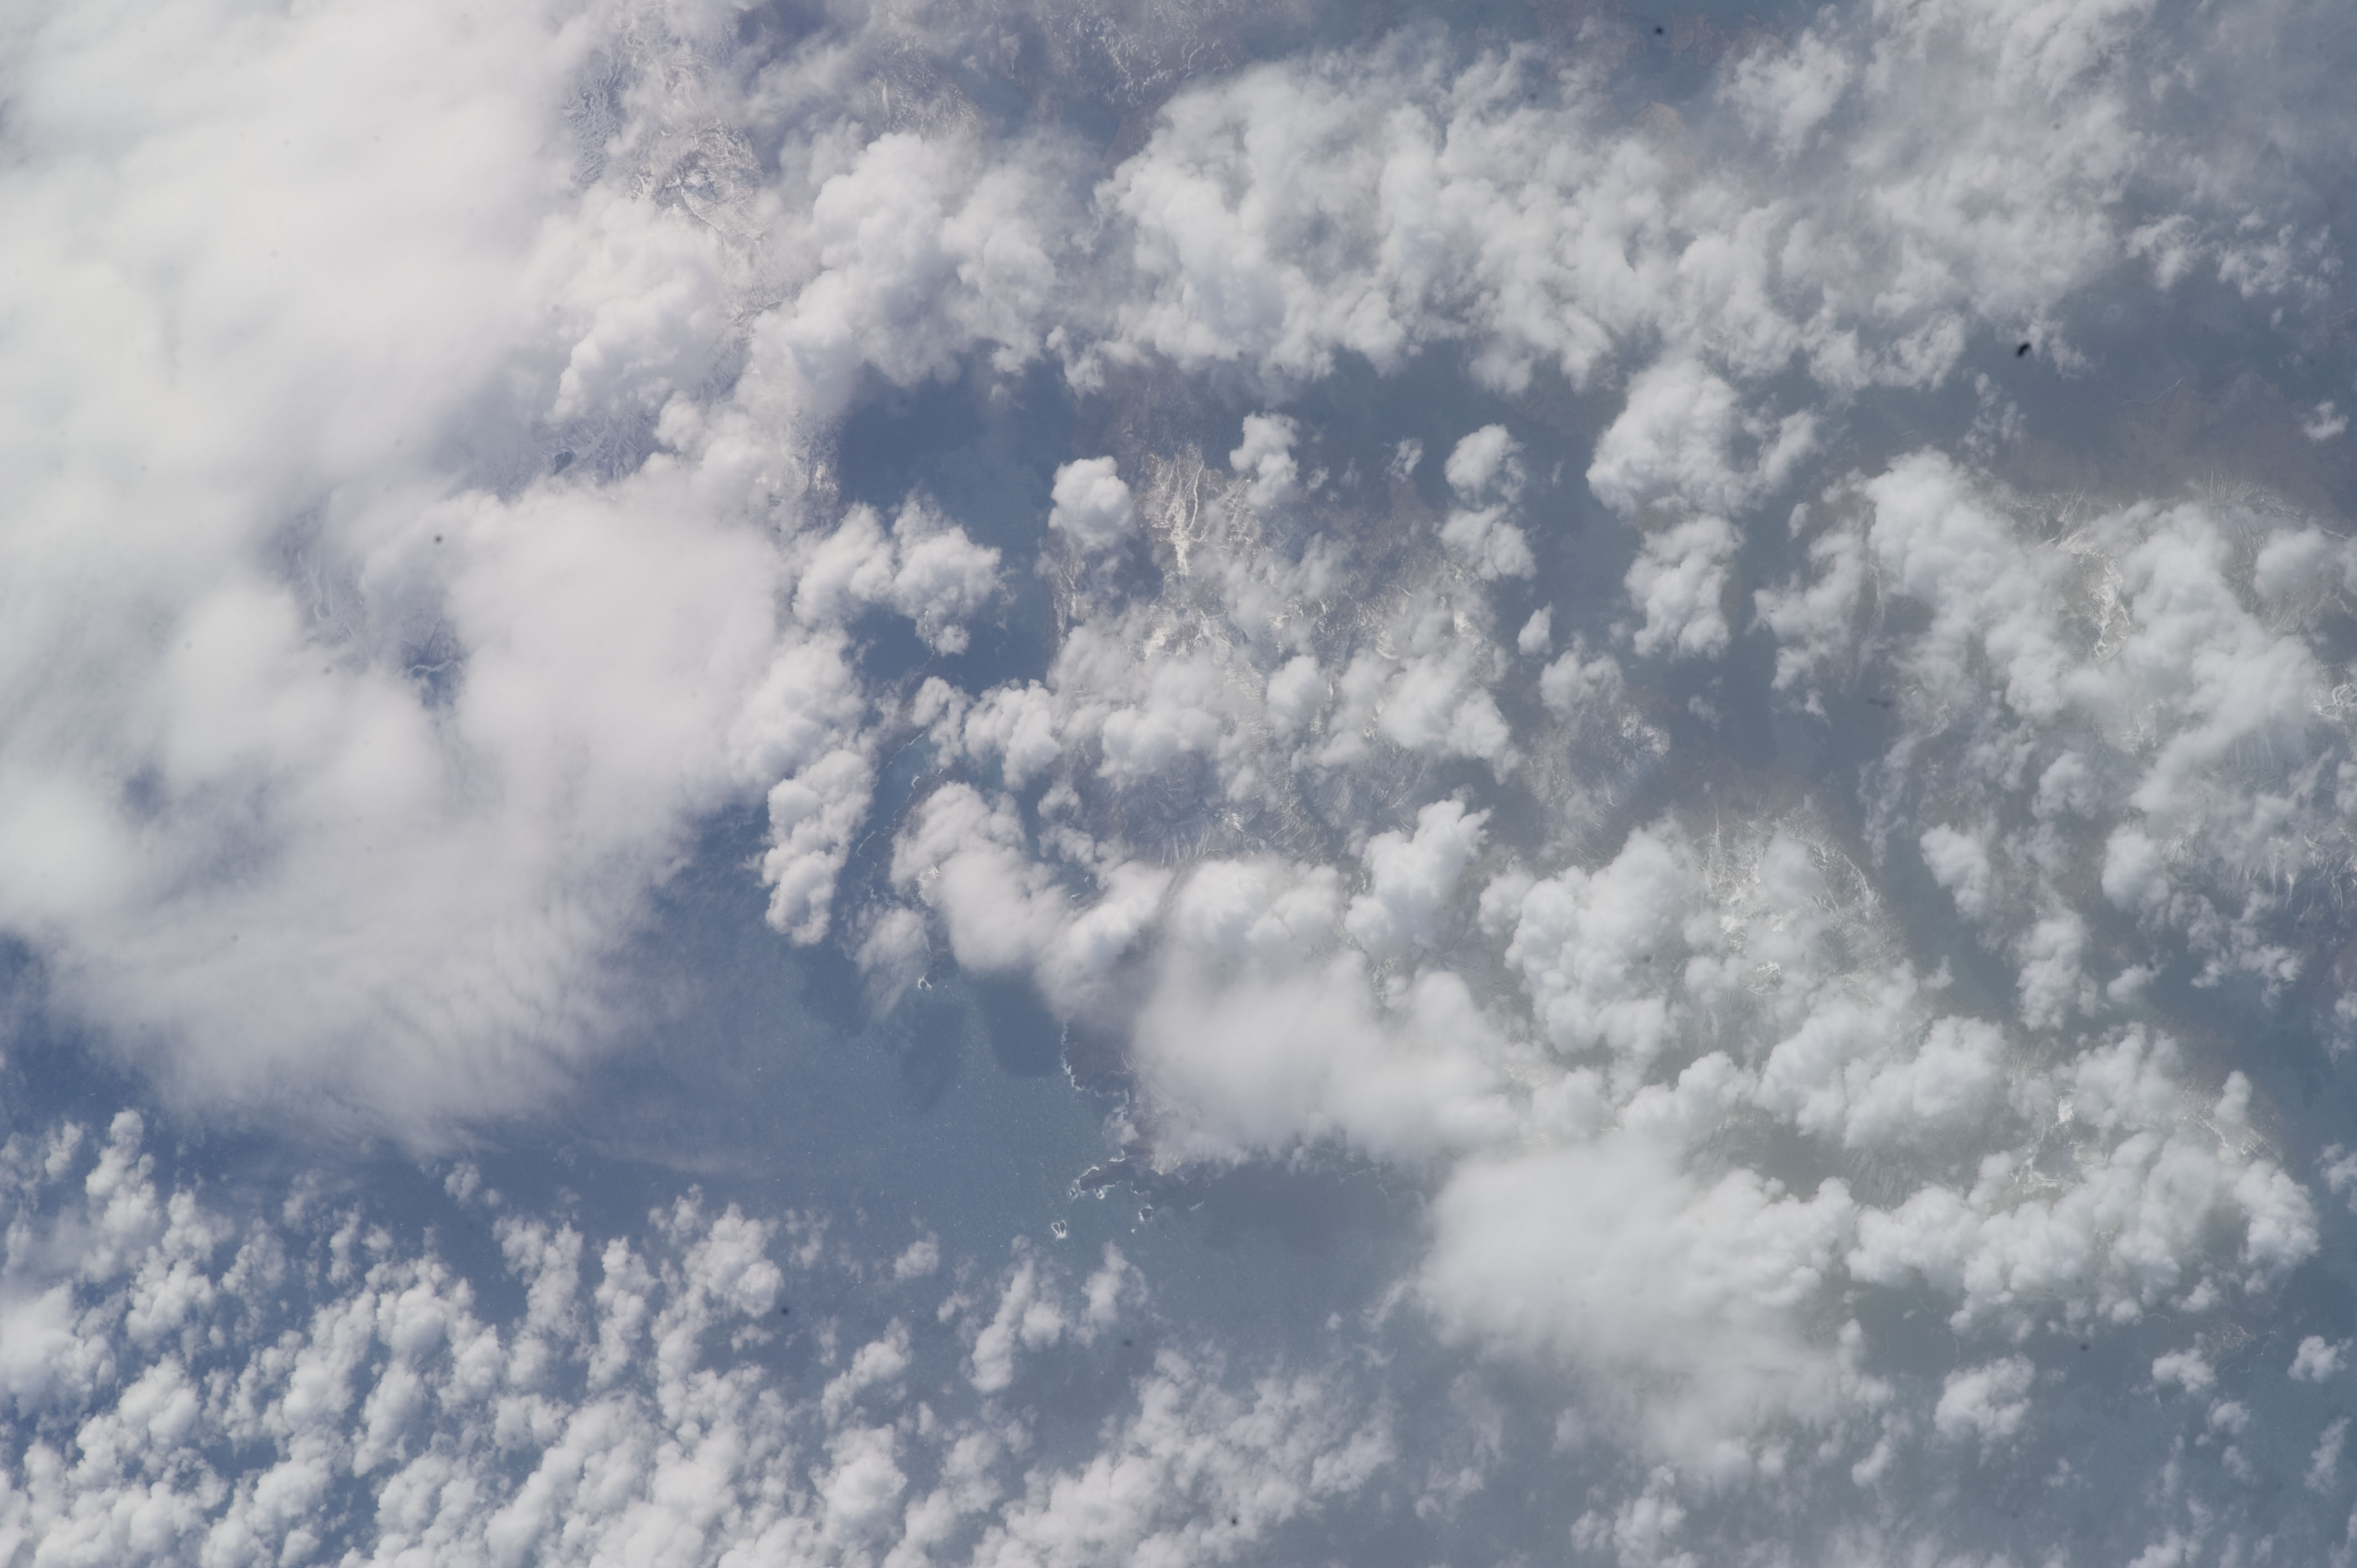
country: KERGUELEN ILES
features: JEANNE D'ARC PEN., B. OF SWAINS, GABY I.
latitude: -49.7
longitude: 69.8
